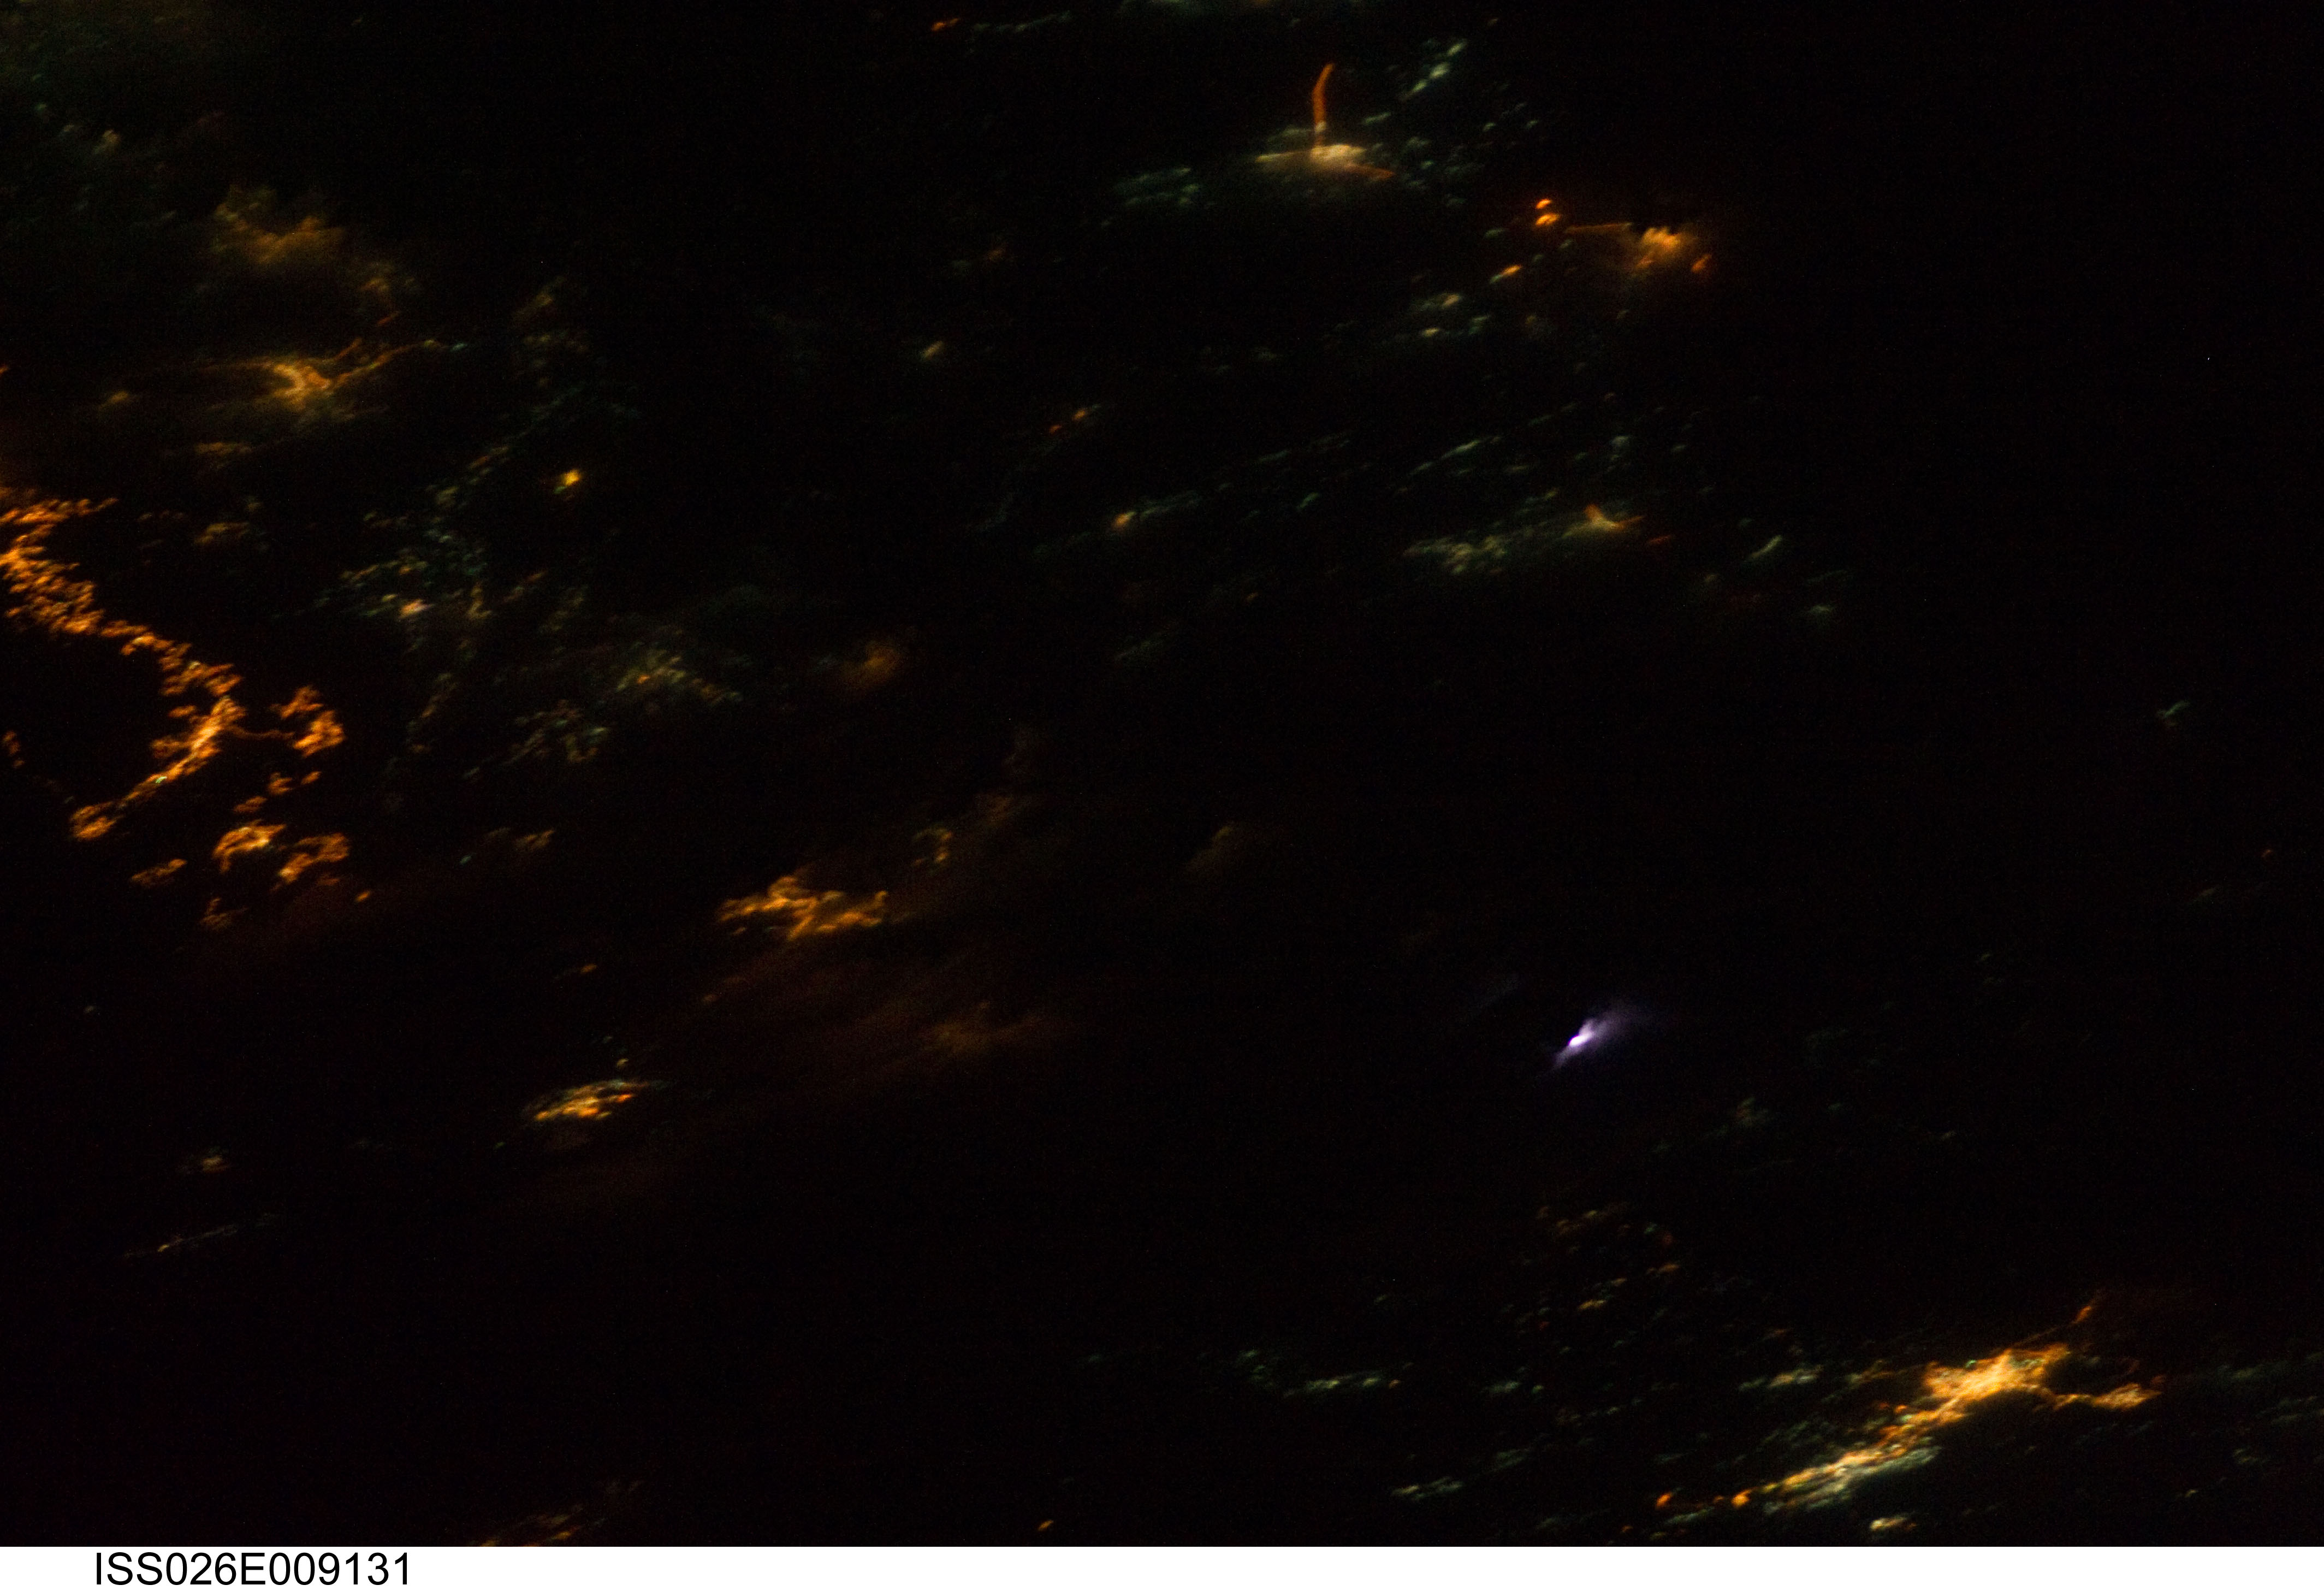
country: ASIA
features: ARABIAN PENINSULA, CITIES AT NIGHT, LIGHTNING IN CLOUDS
